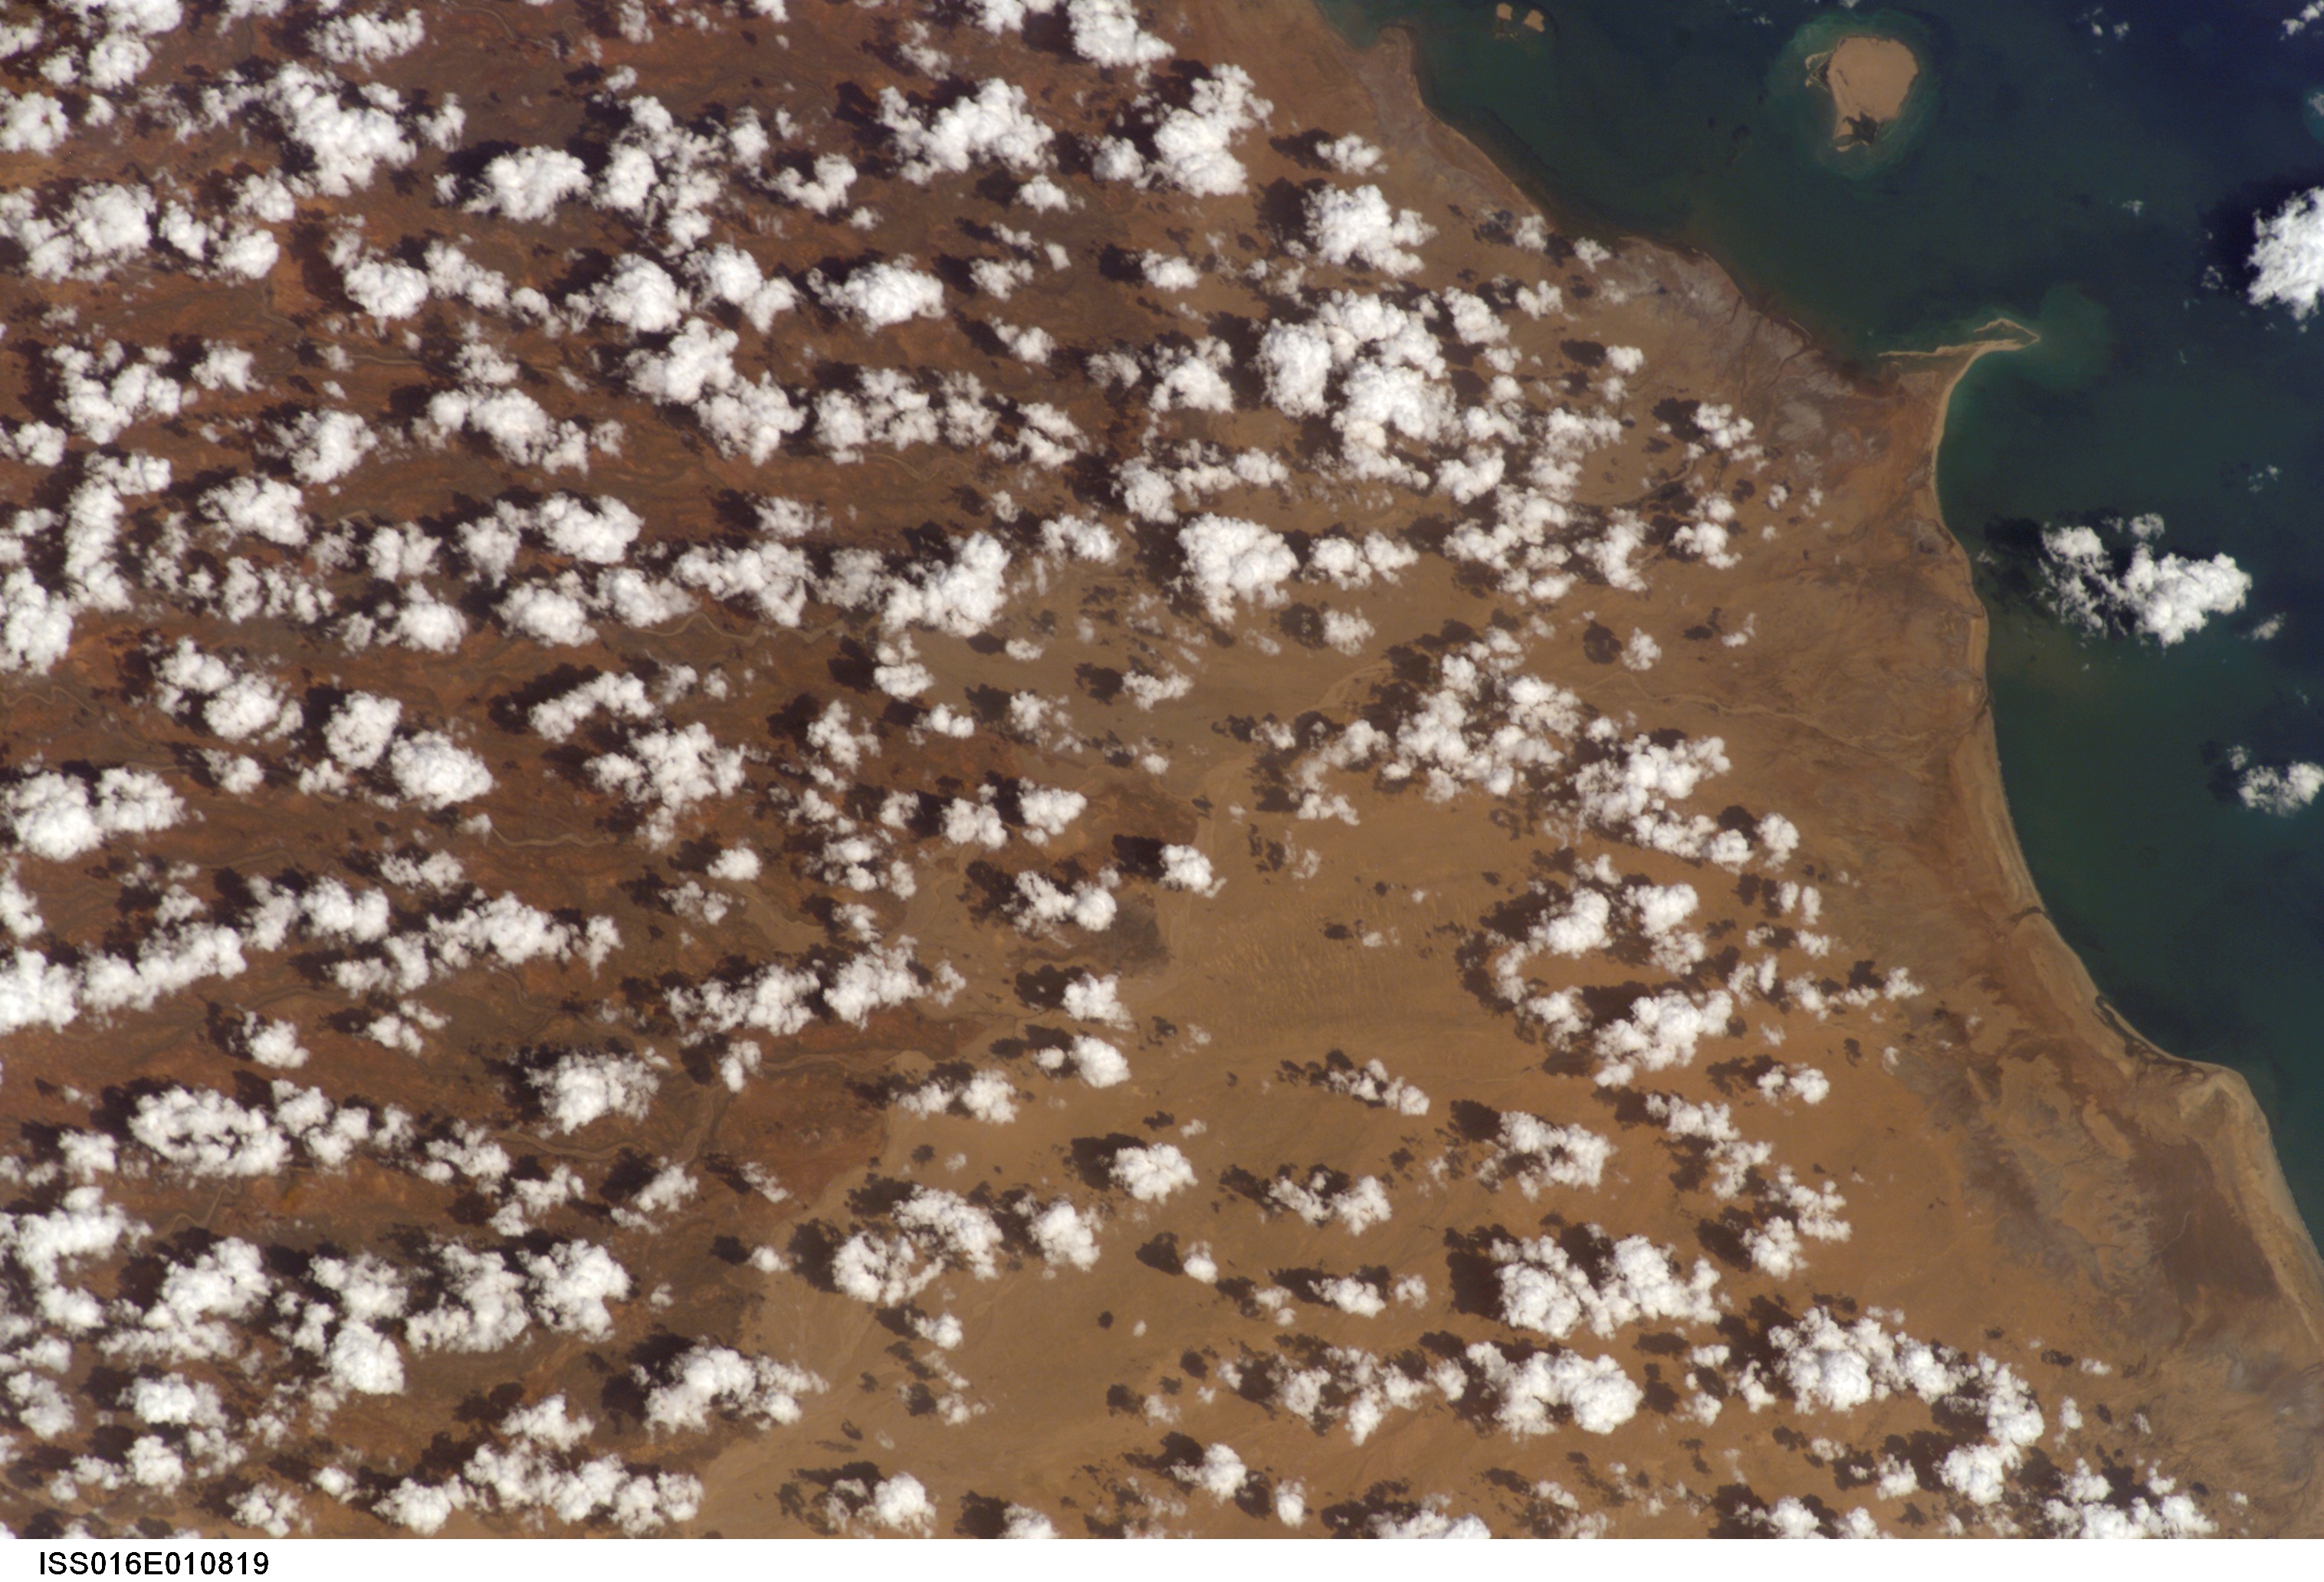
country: SOMALIA
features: G. OF ADEN, REEFS, C. MASKAN
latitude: 11.0
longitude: 43.5
